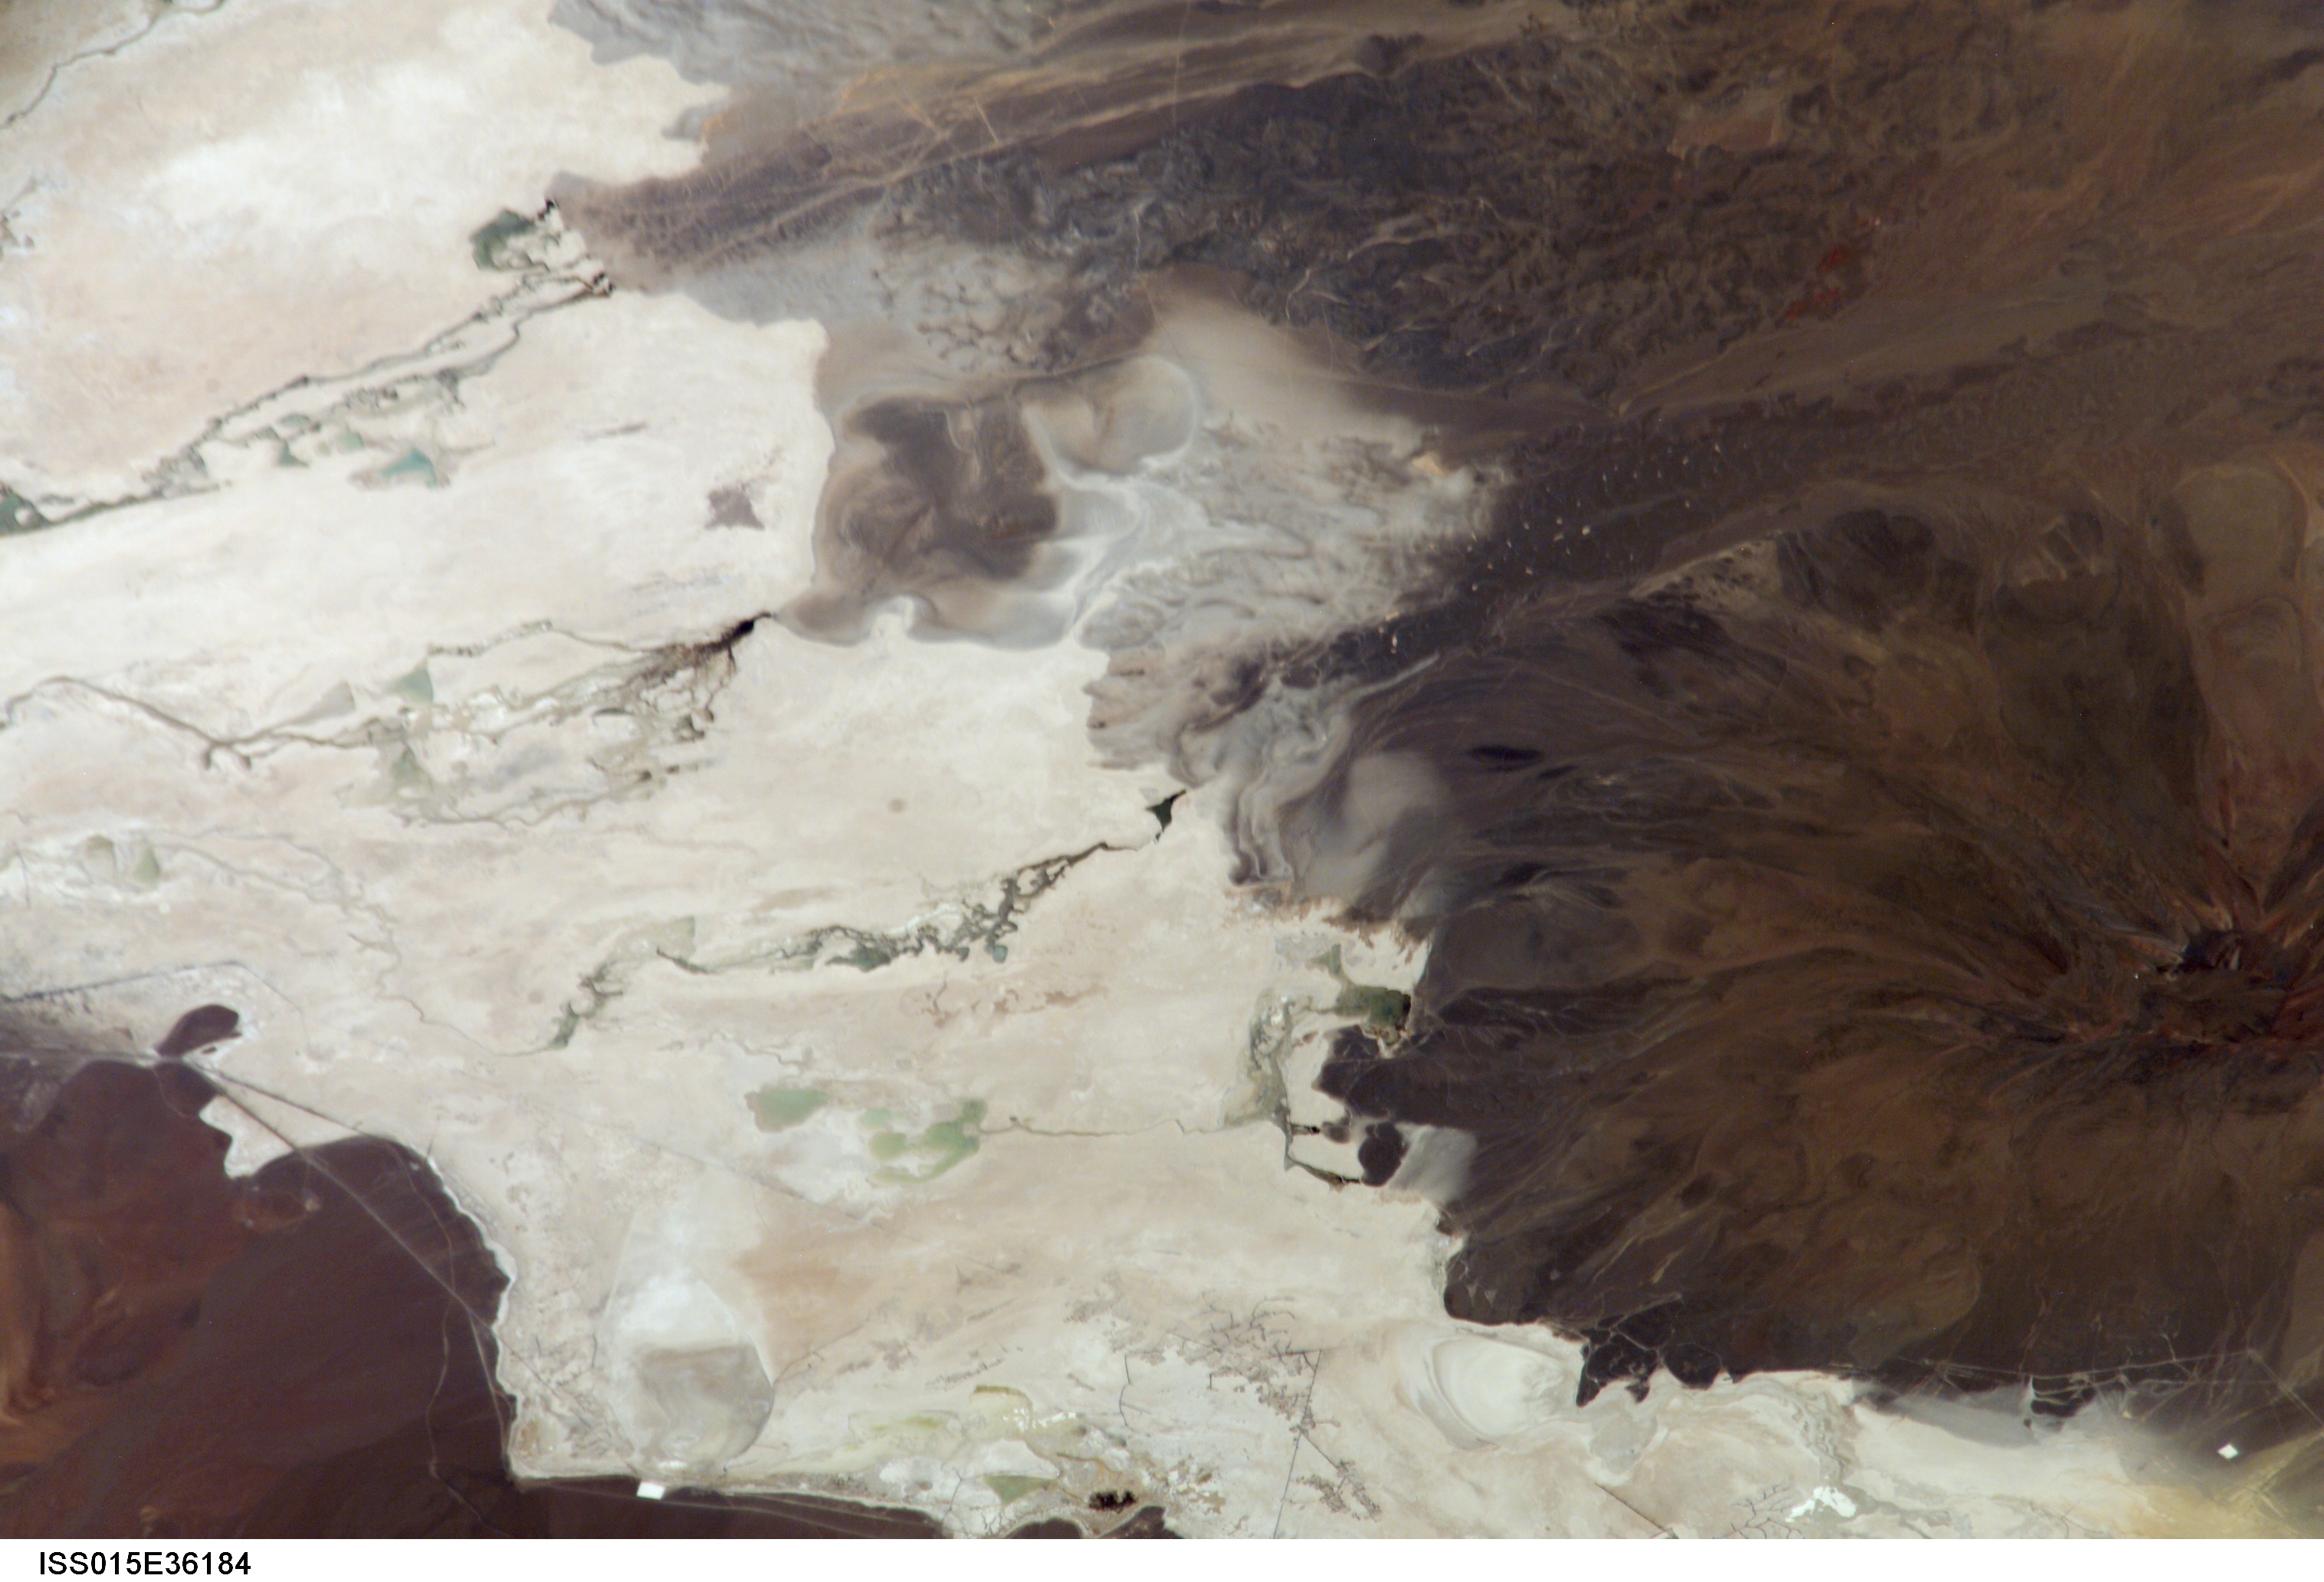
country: CHILE
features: CENTRAL SALAR DE ASCOTAN
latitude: -21.6
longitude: -68.2
